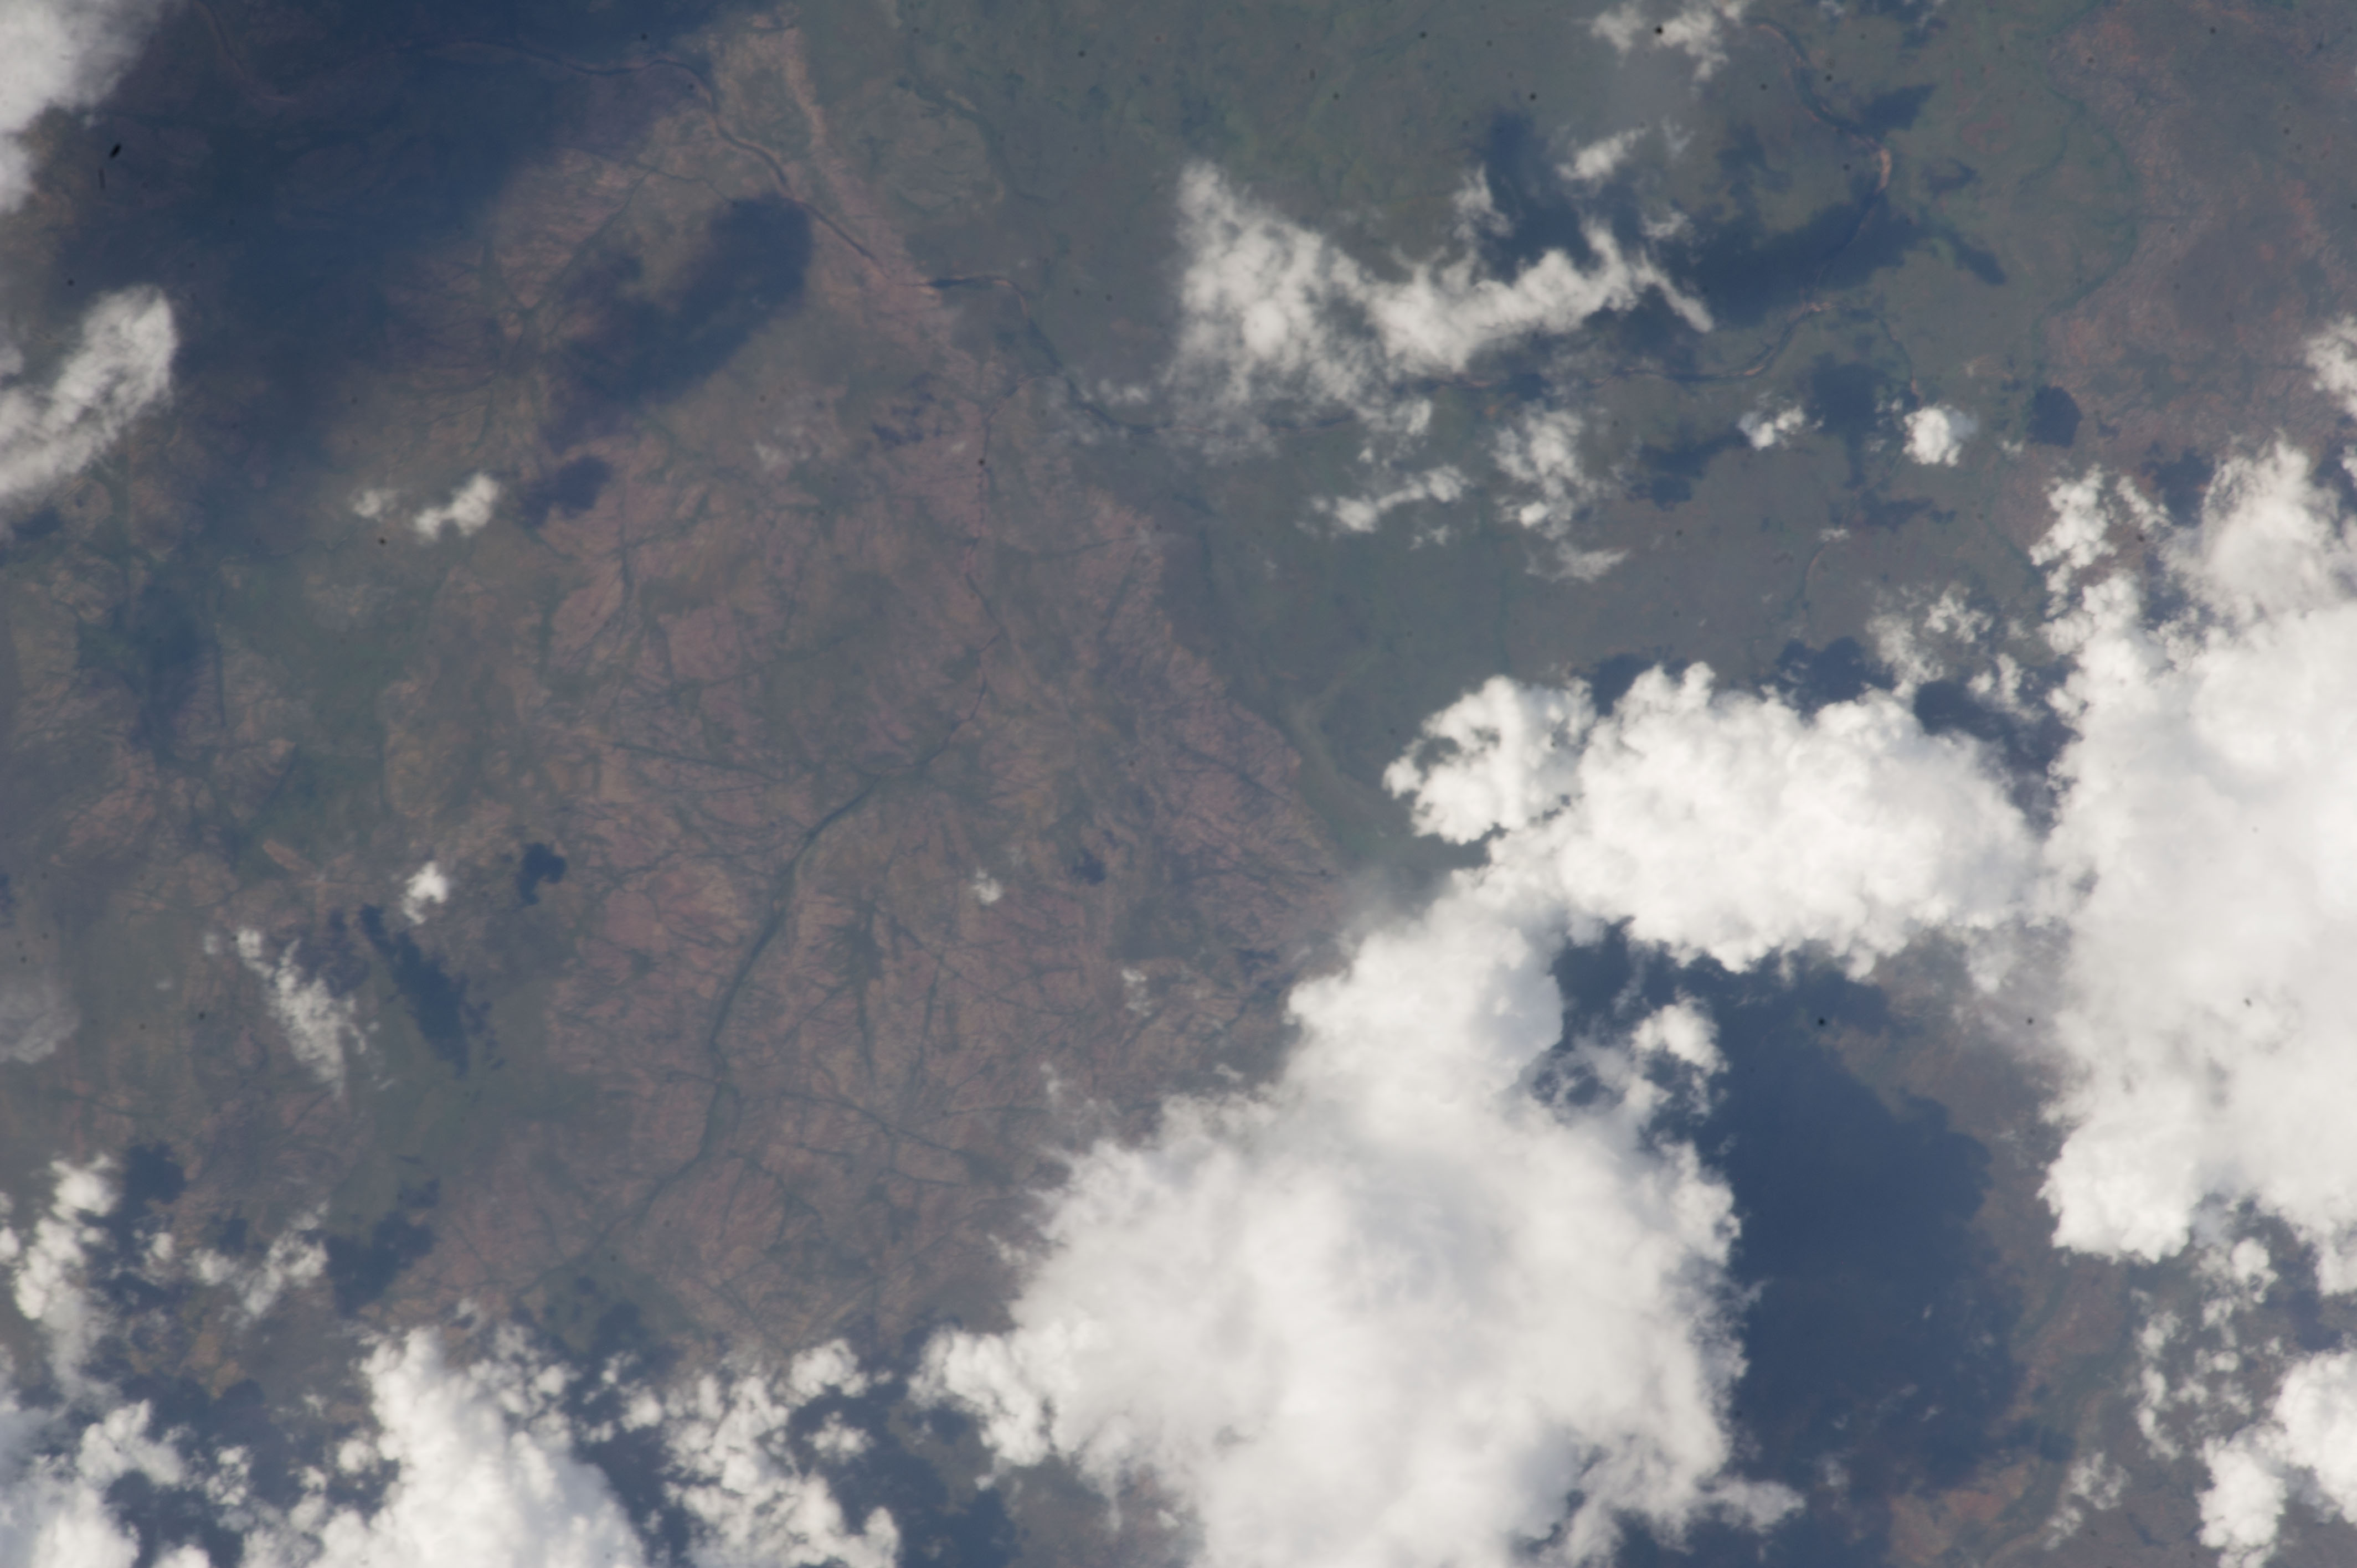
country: AUSTRALIA-WA
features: MORGAN R., CARSON R., COUCHMAN RANGE
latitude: -15.0
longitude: 126.5
